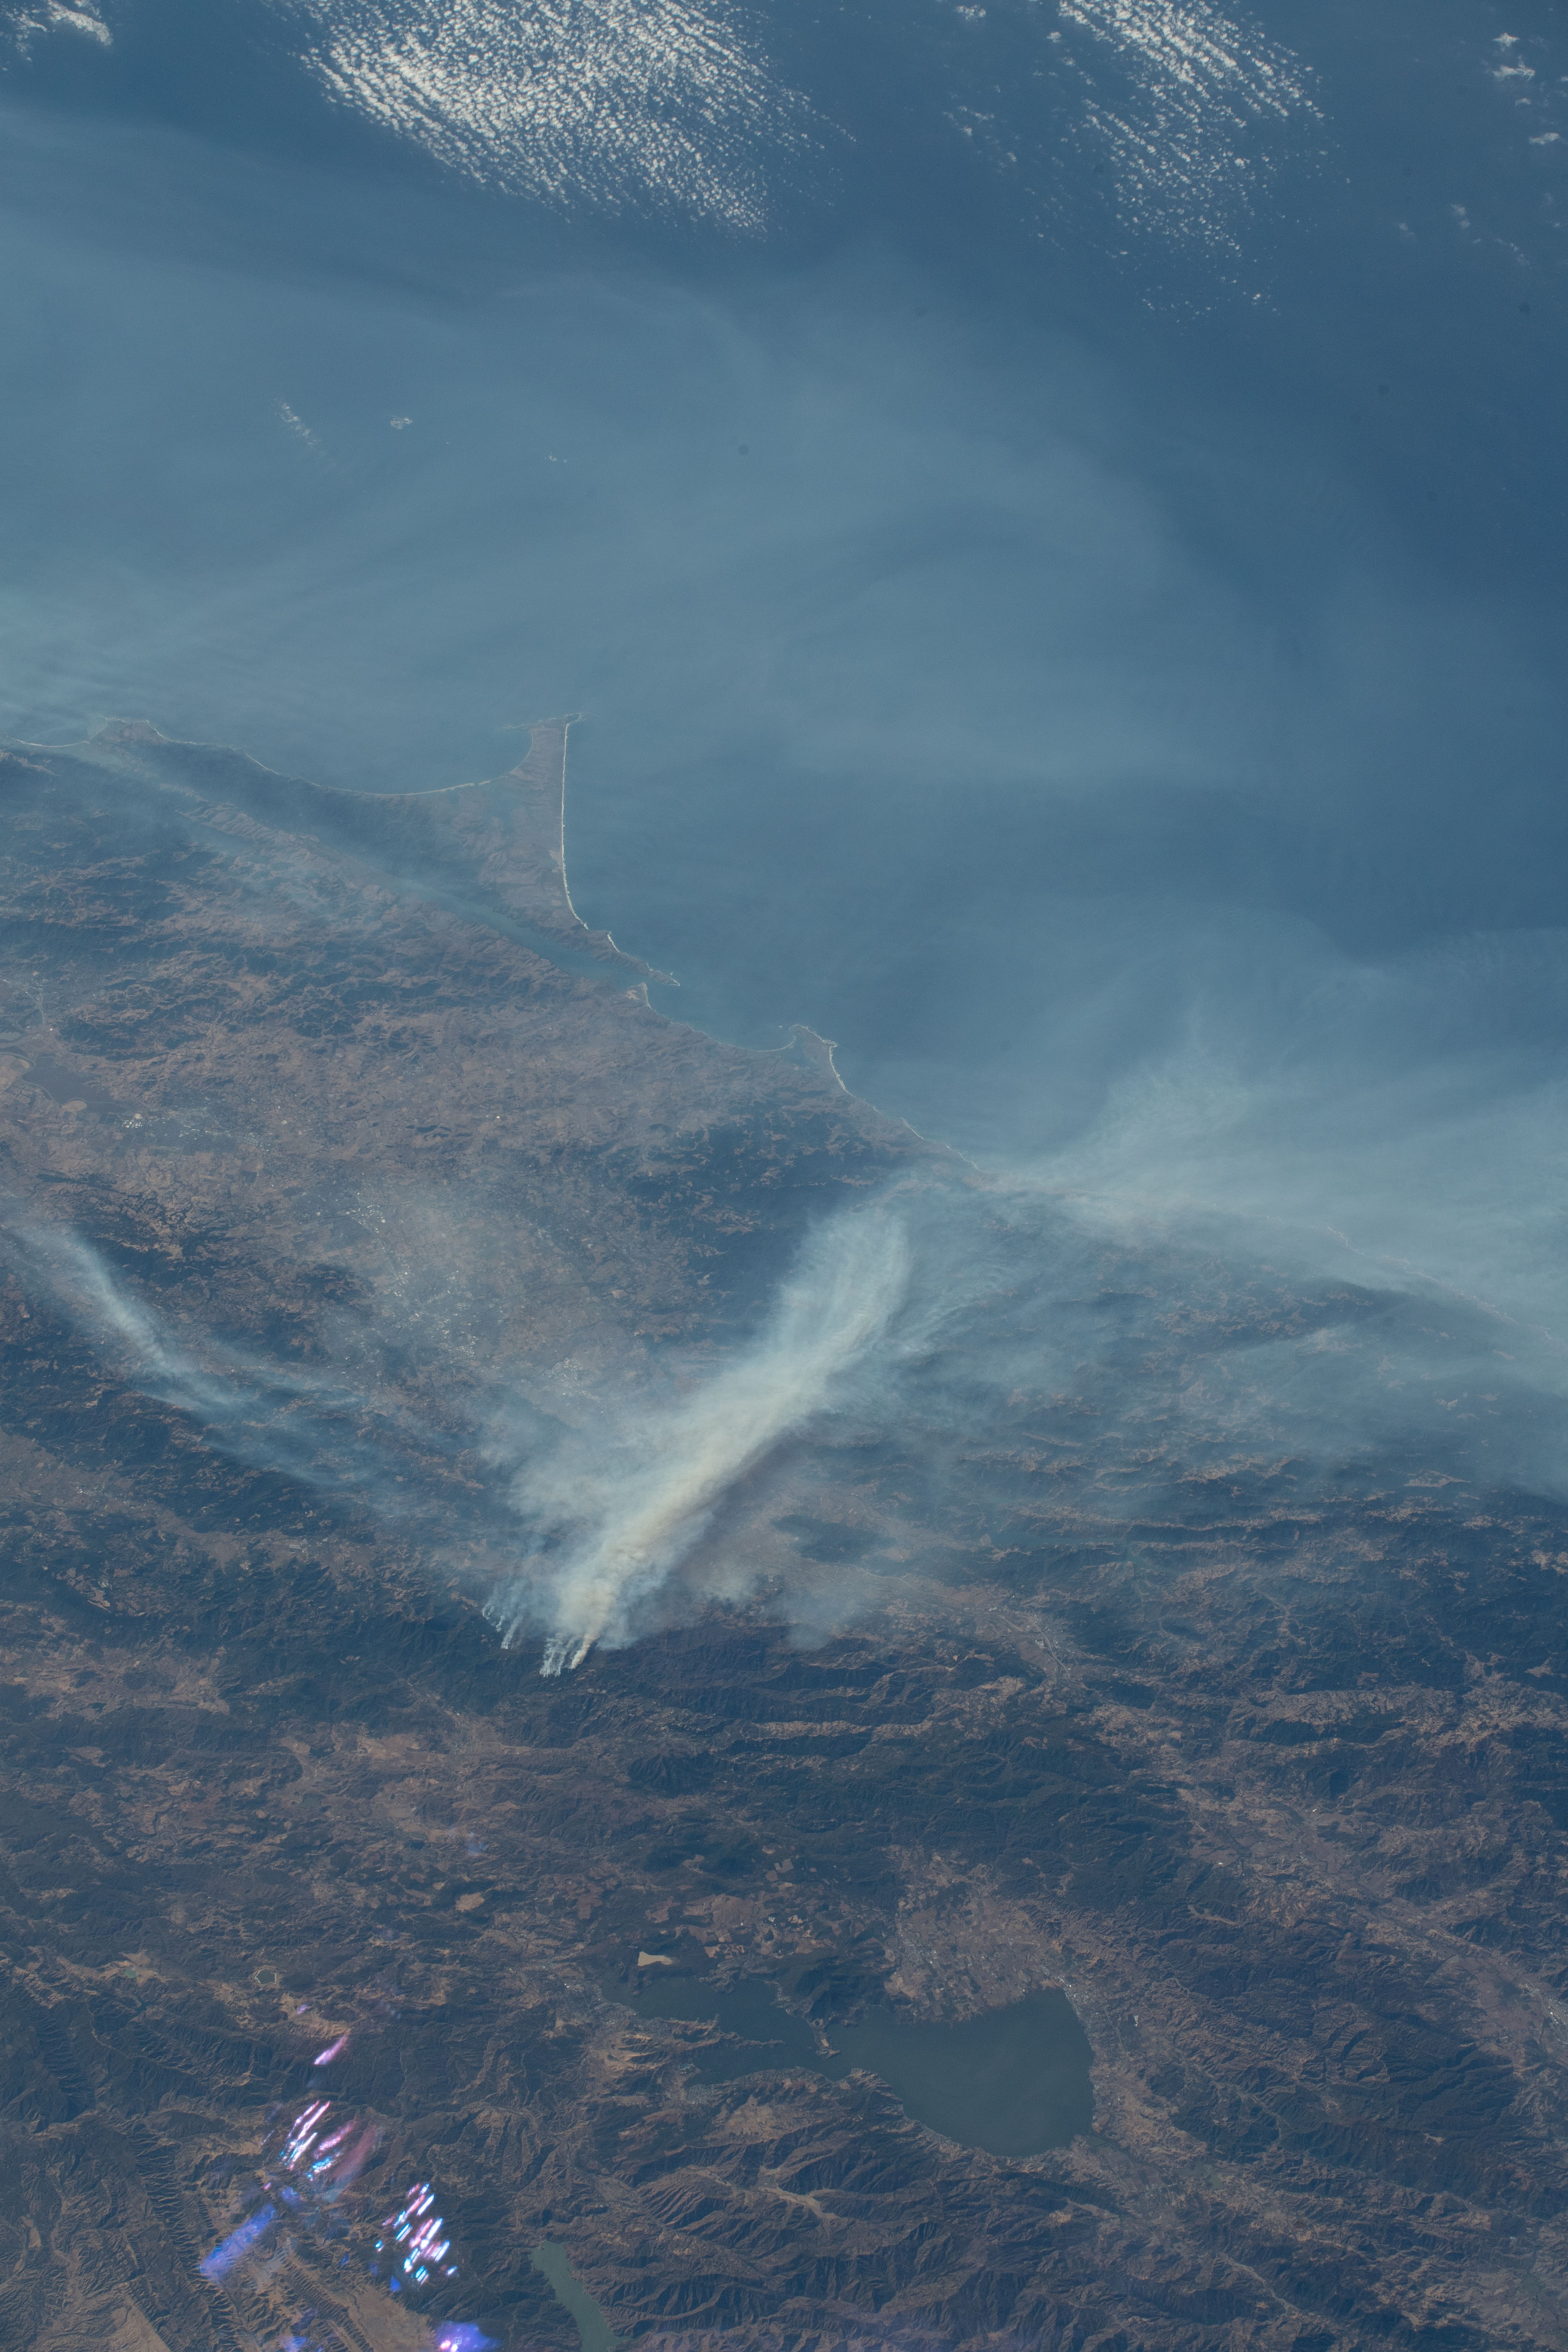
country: USA-CALIFORNIA
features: CLEAR LAKE, CHIMNEY ROCK
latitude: 38.4
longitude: -123.1
